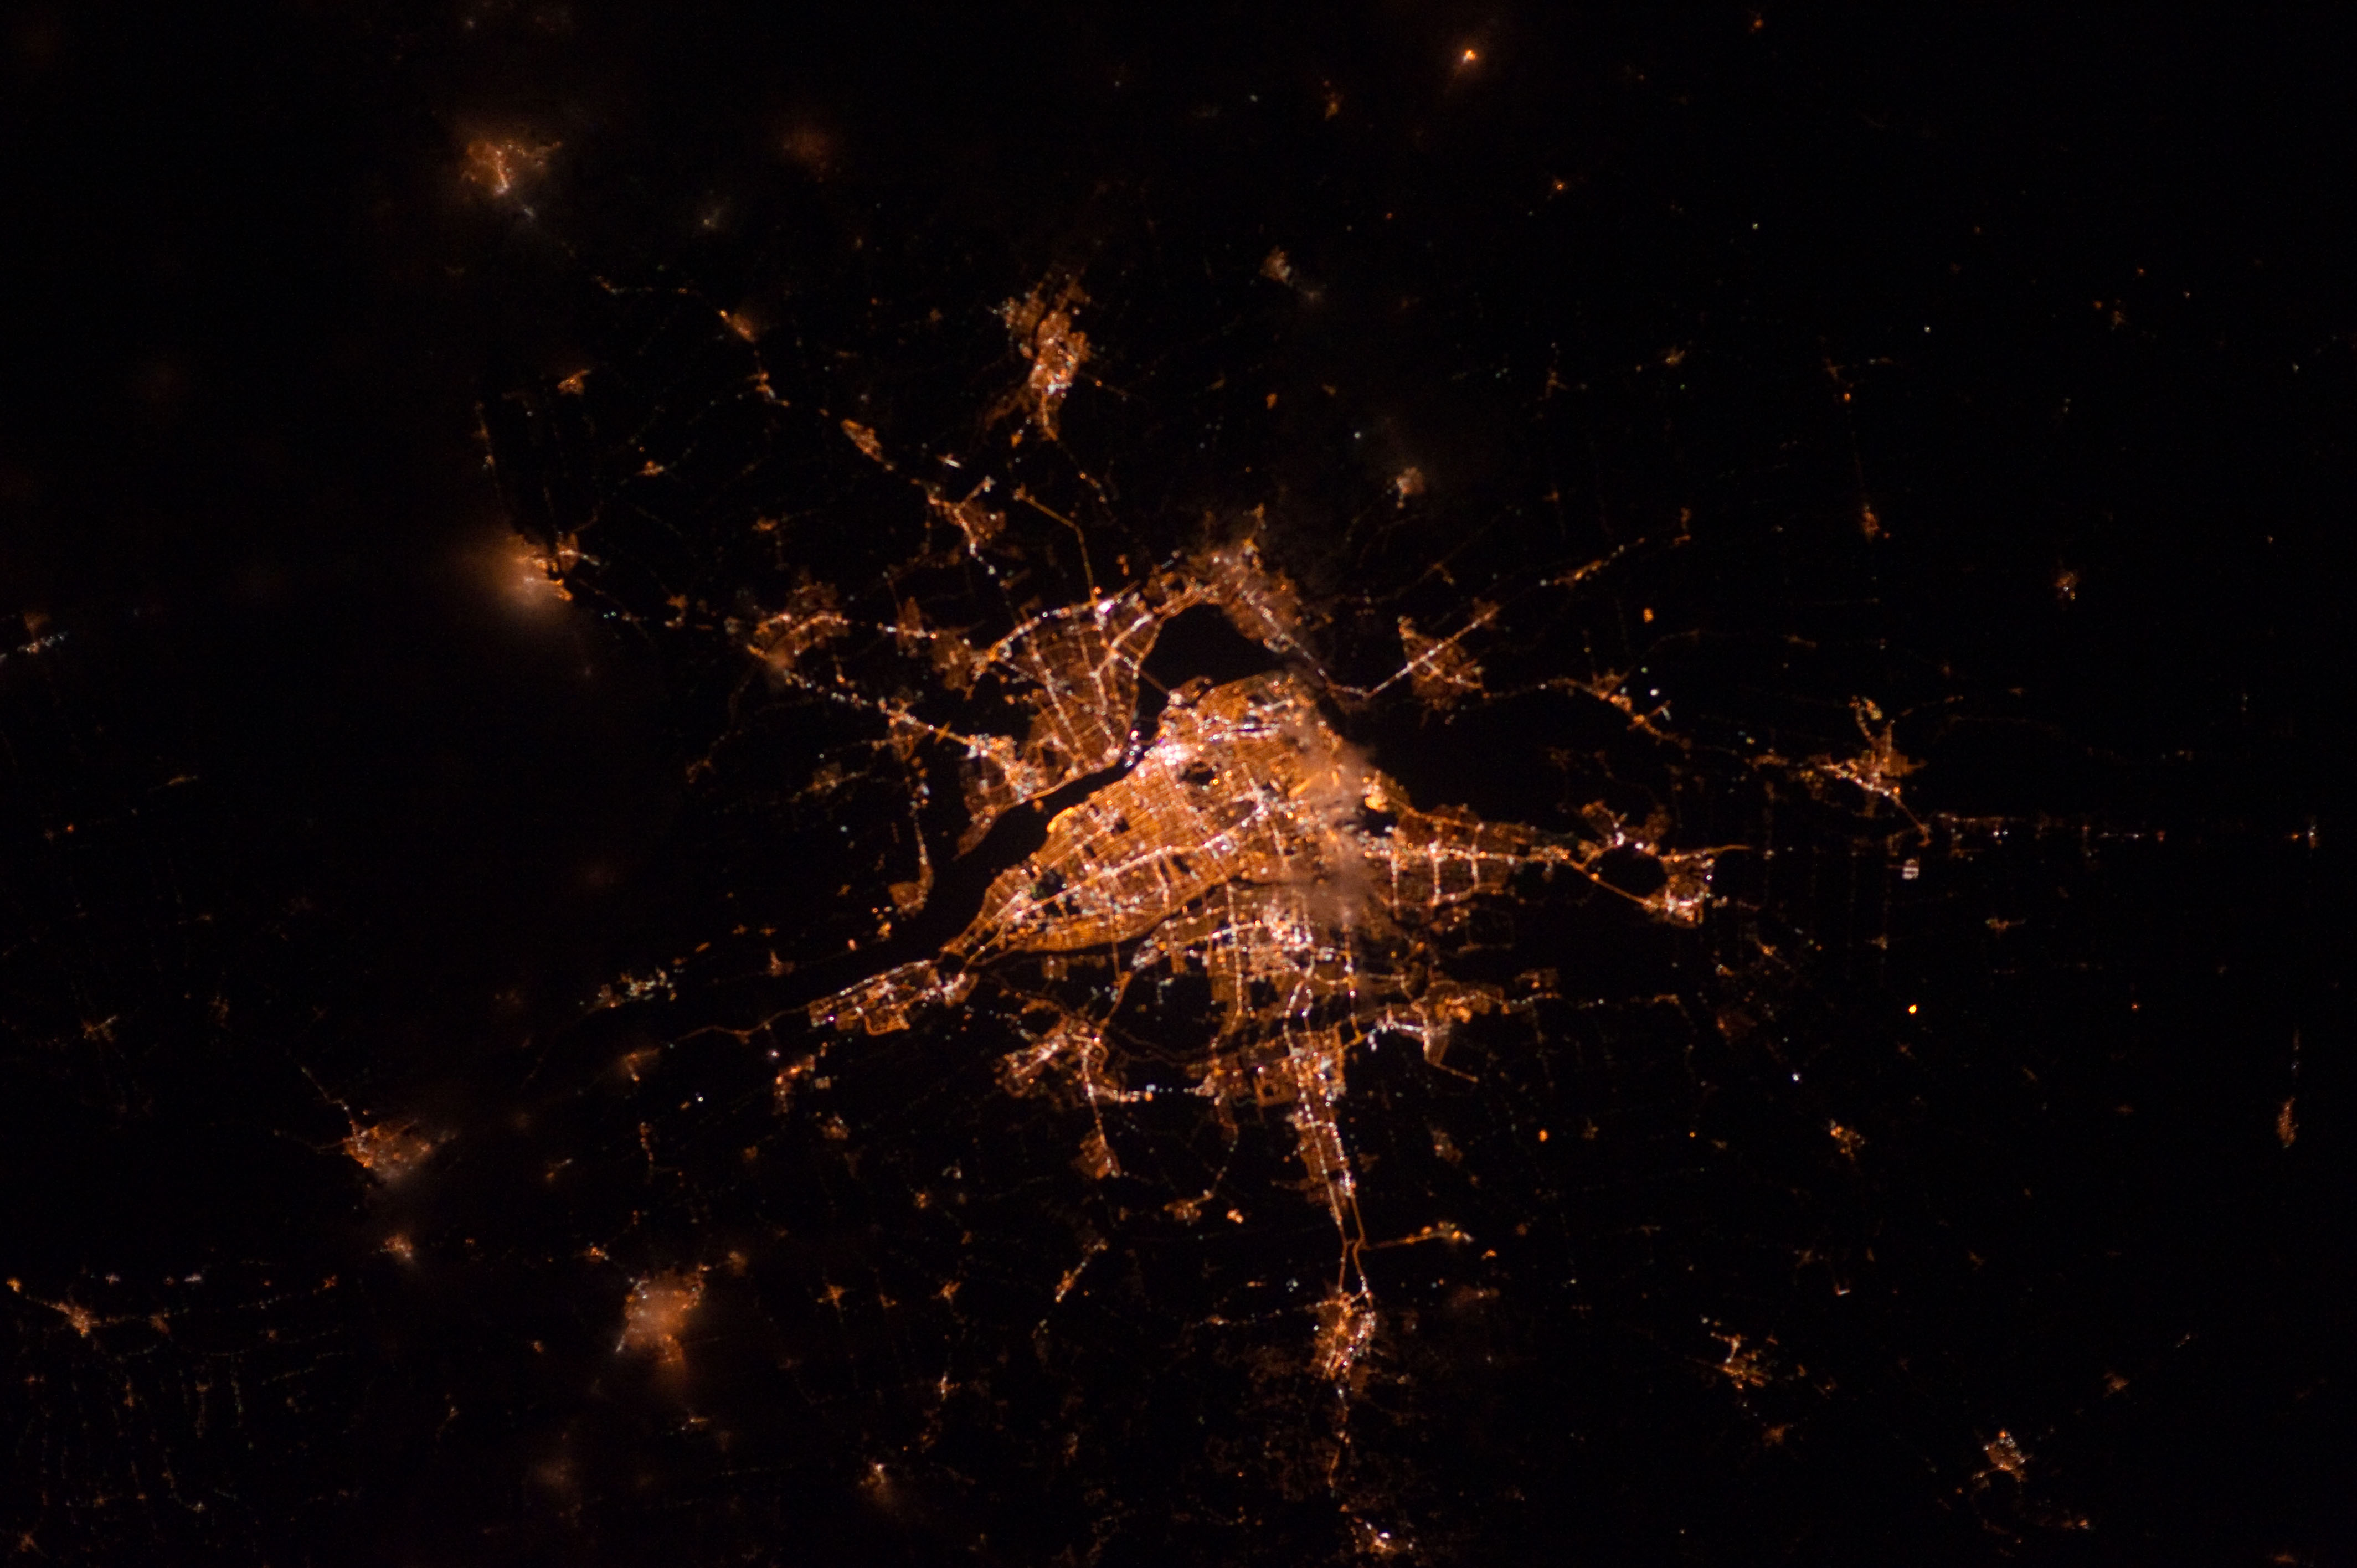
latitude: 45.5
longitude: -73.6
